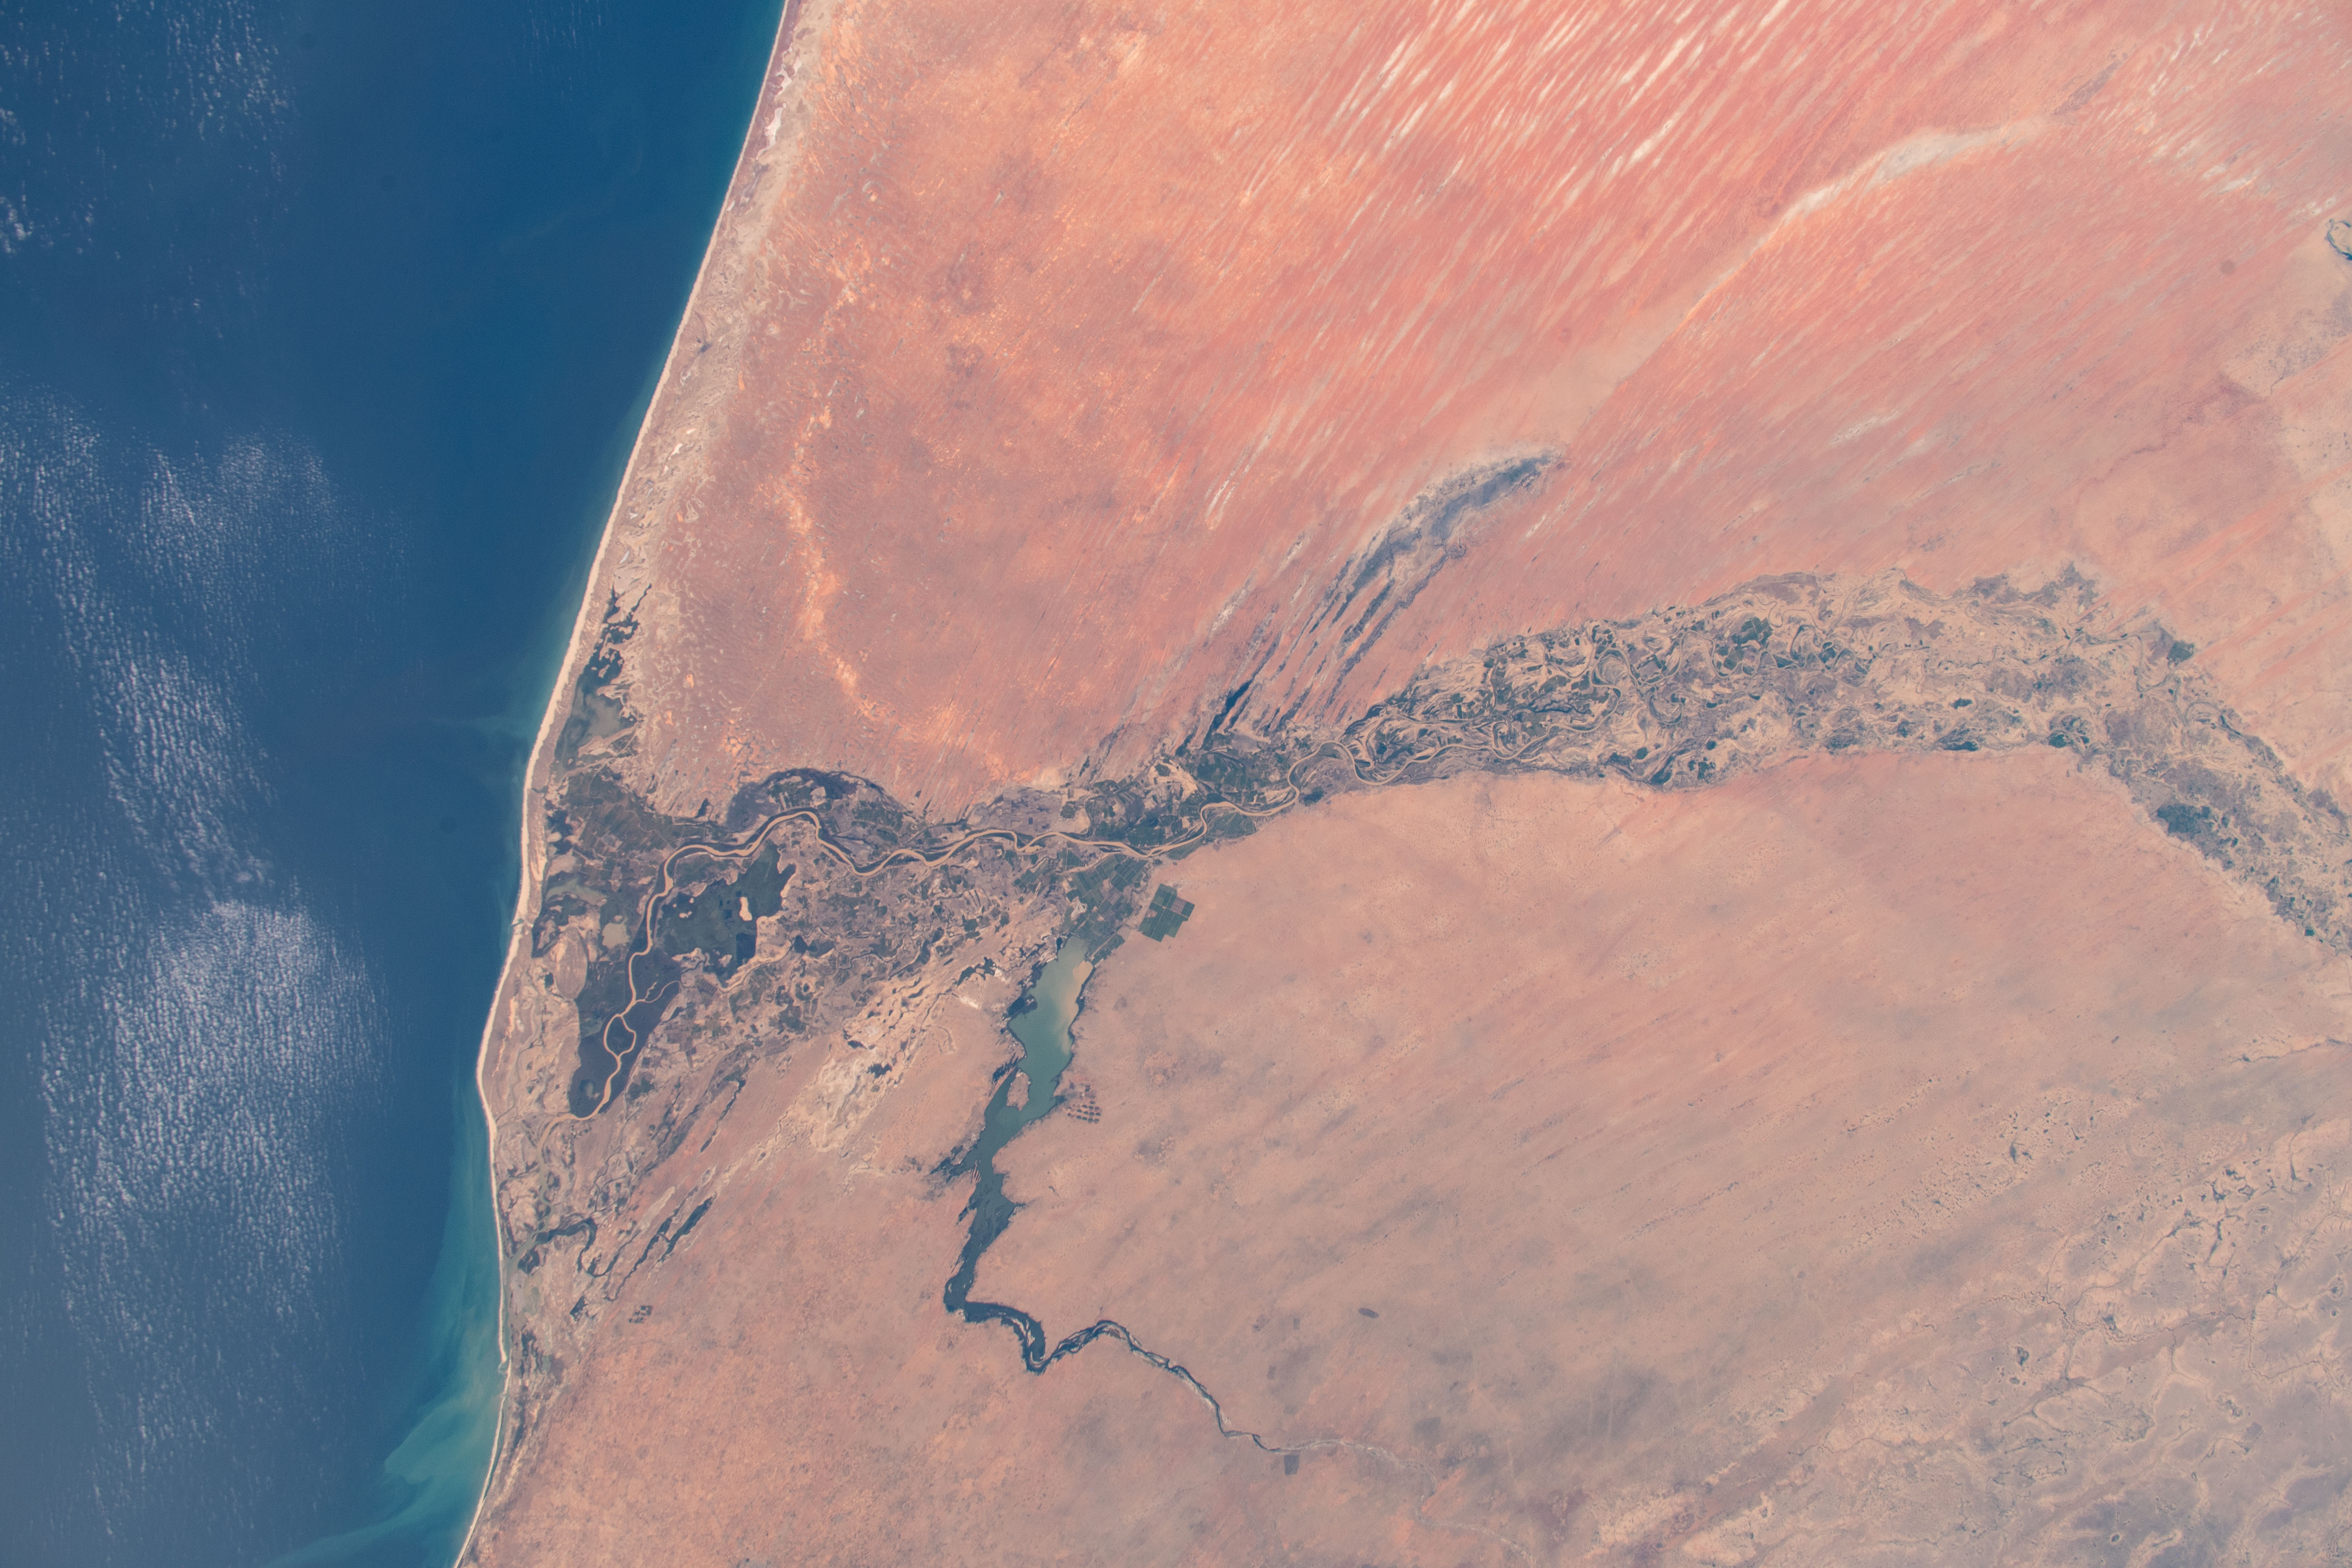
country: MAURITANIA
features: TRARZA DESERT, SENEGAL RIVER, LAC DE GUIERS, SAINT LOUIS, OISEAUX DE DJOUDJ NATIONAL PARK, DIAWLING NATIONAL PARK
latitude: 16.5
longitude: -15.5
